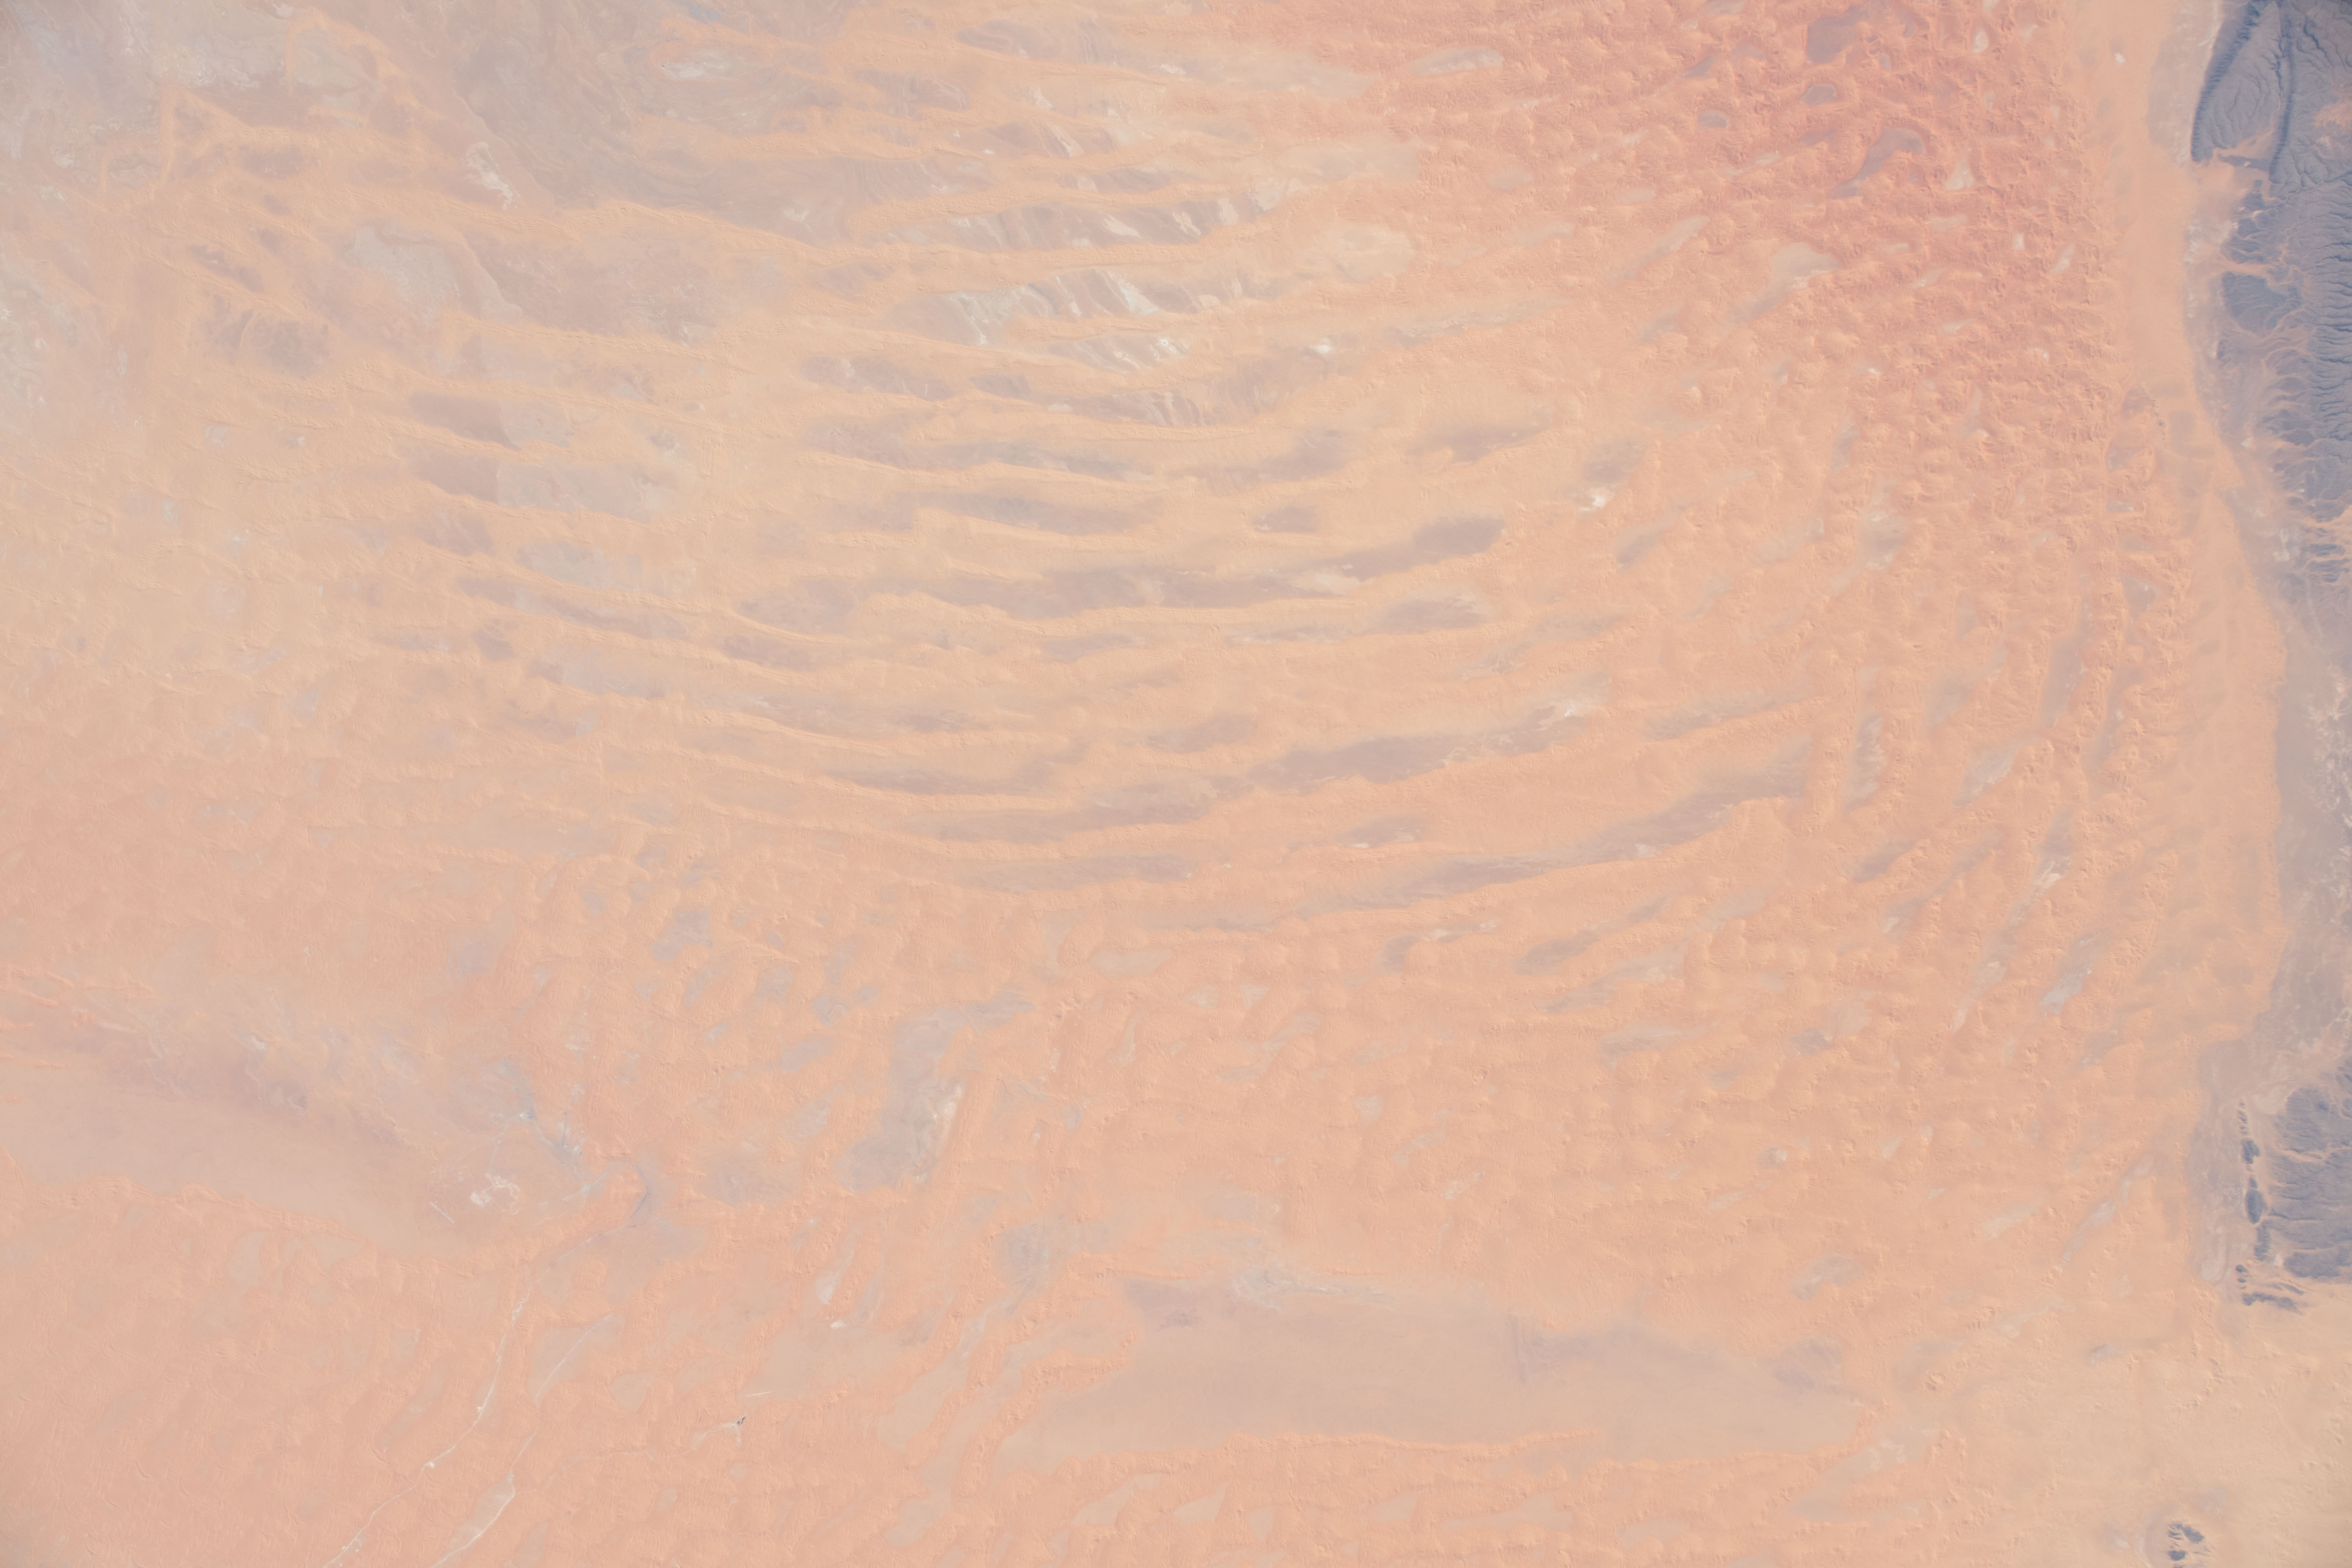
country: ALGERIA
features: AHAGGAR MOUNTAINS, SAHARA DESERT
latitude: 27.5
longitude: 7.6
